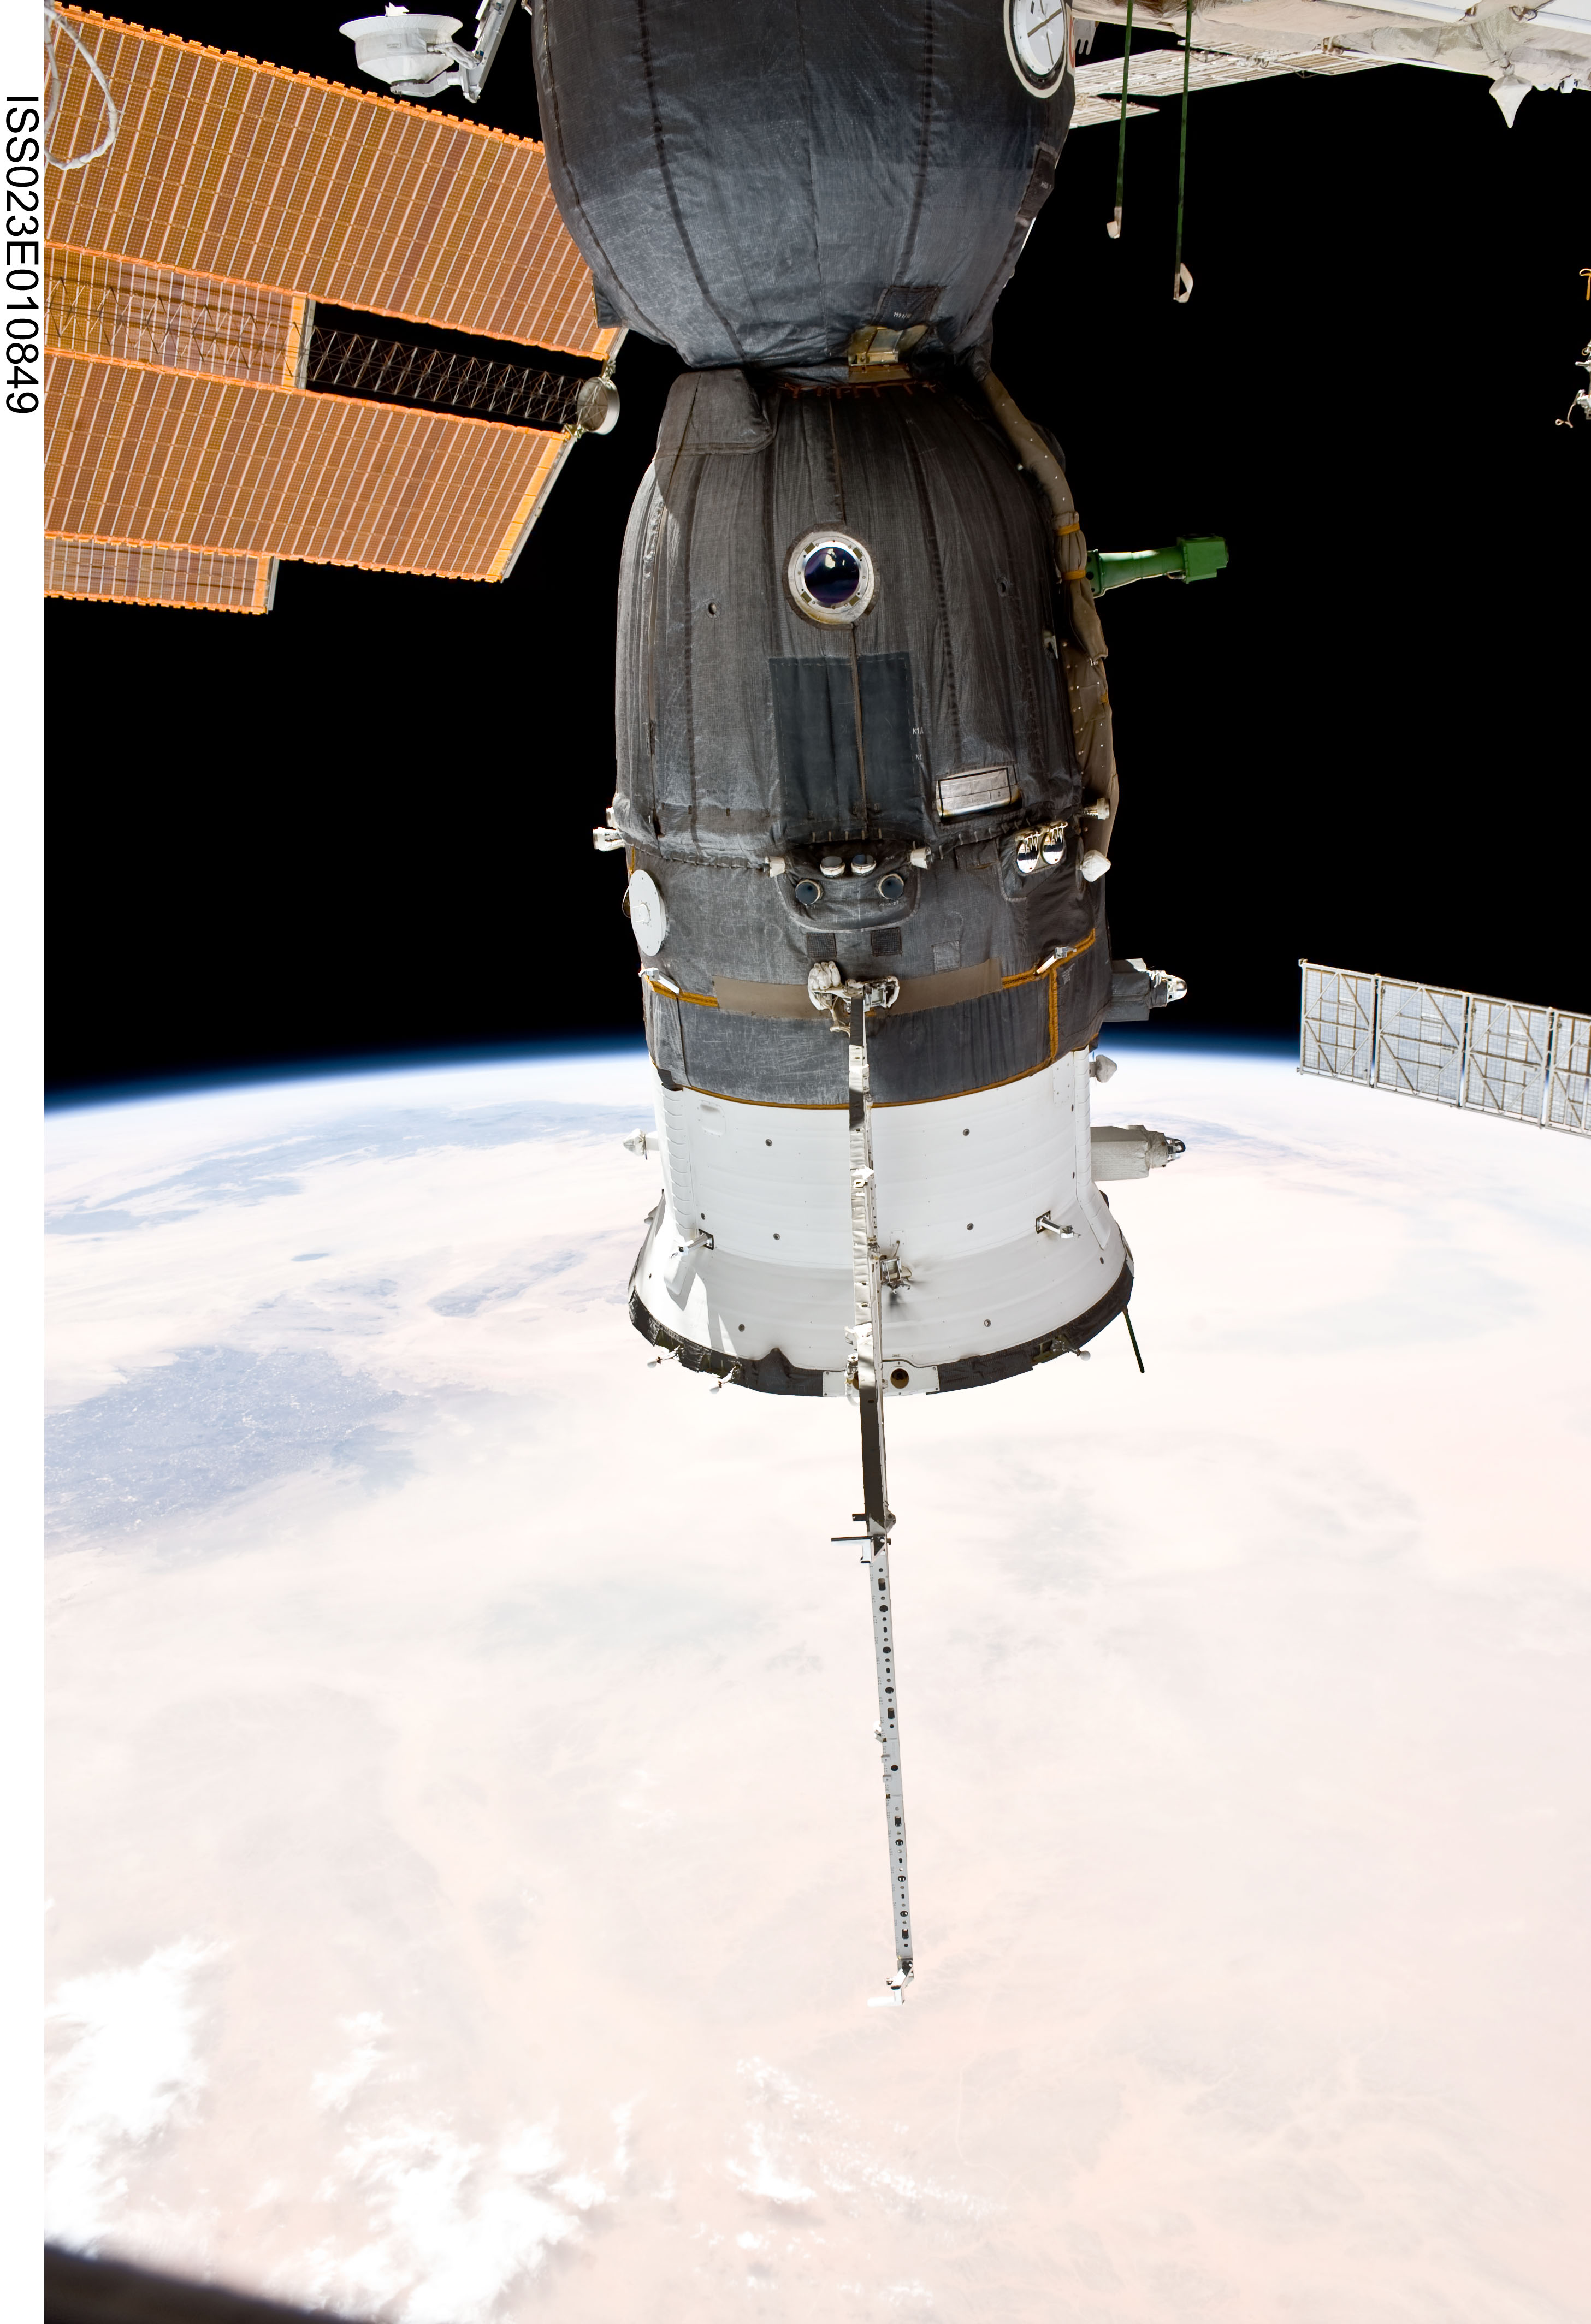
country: CHAD
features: PAN-ISS, HARUJ VOLCANIC FIELD, DESERT
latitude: 23.0
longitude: 15.5
